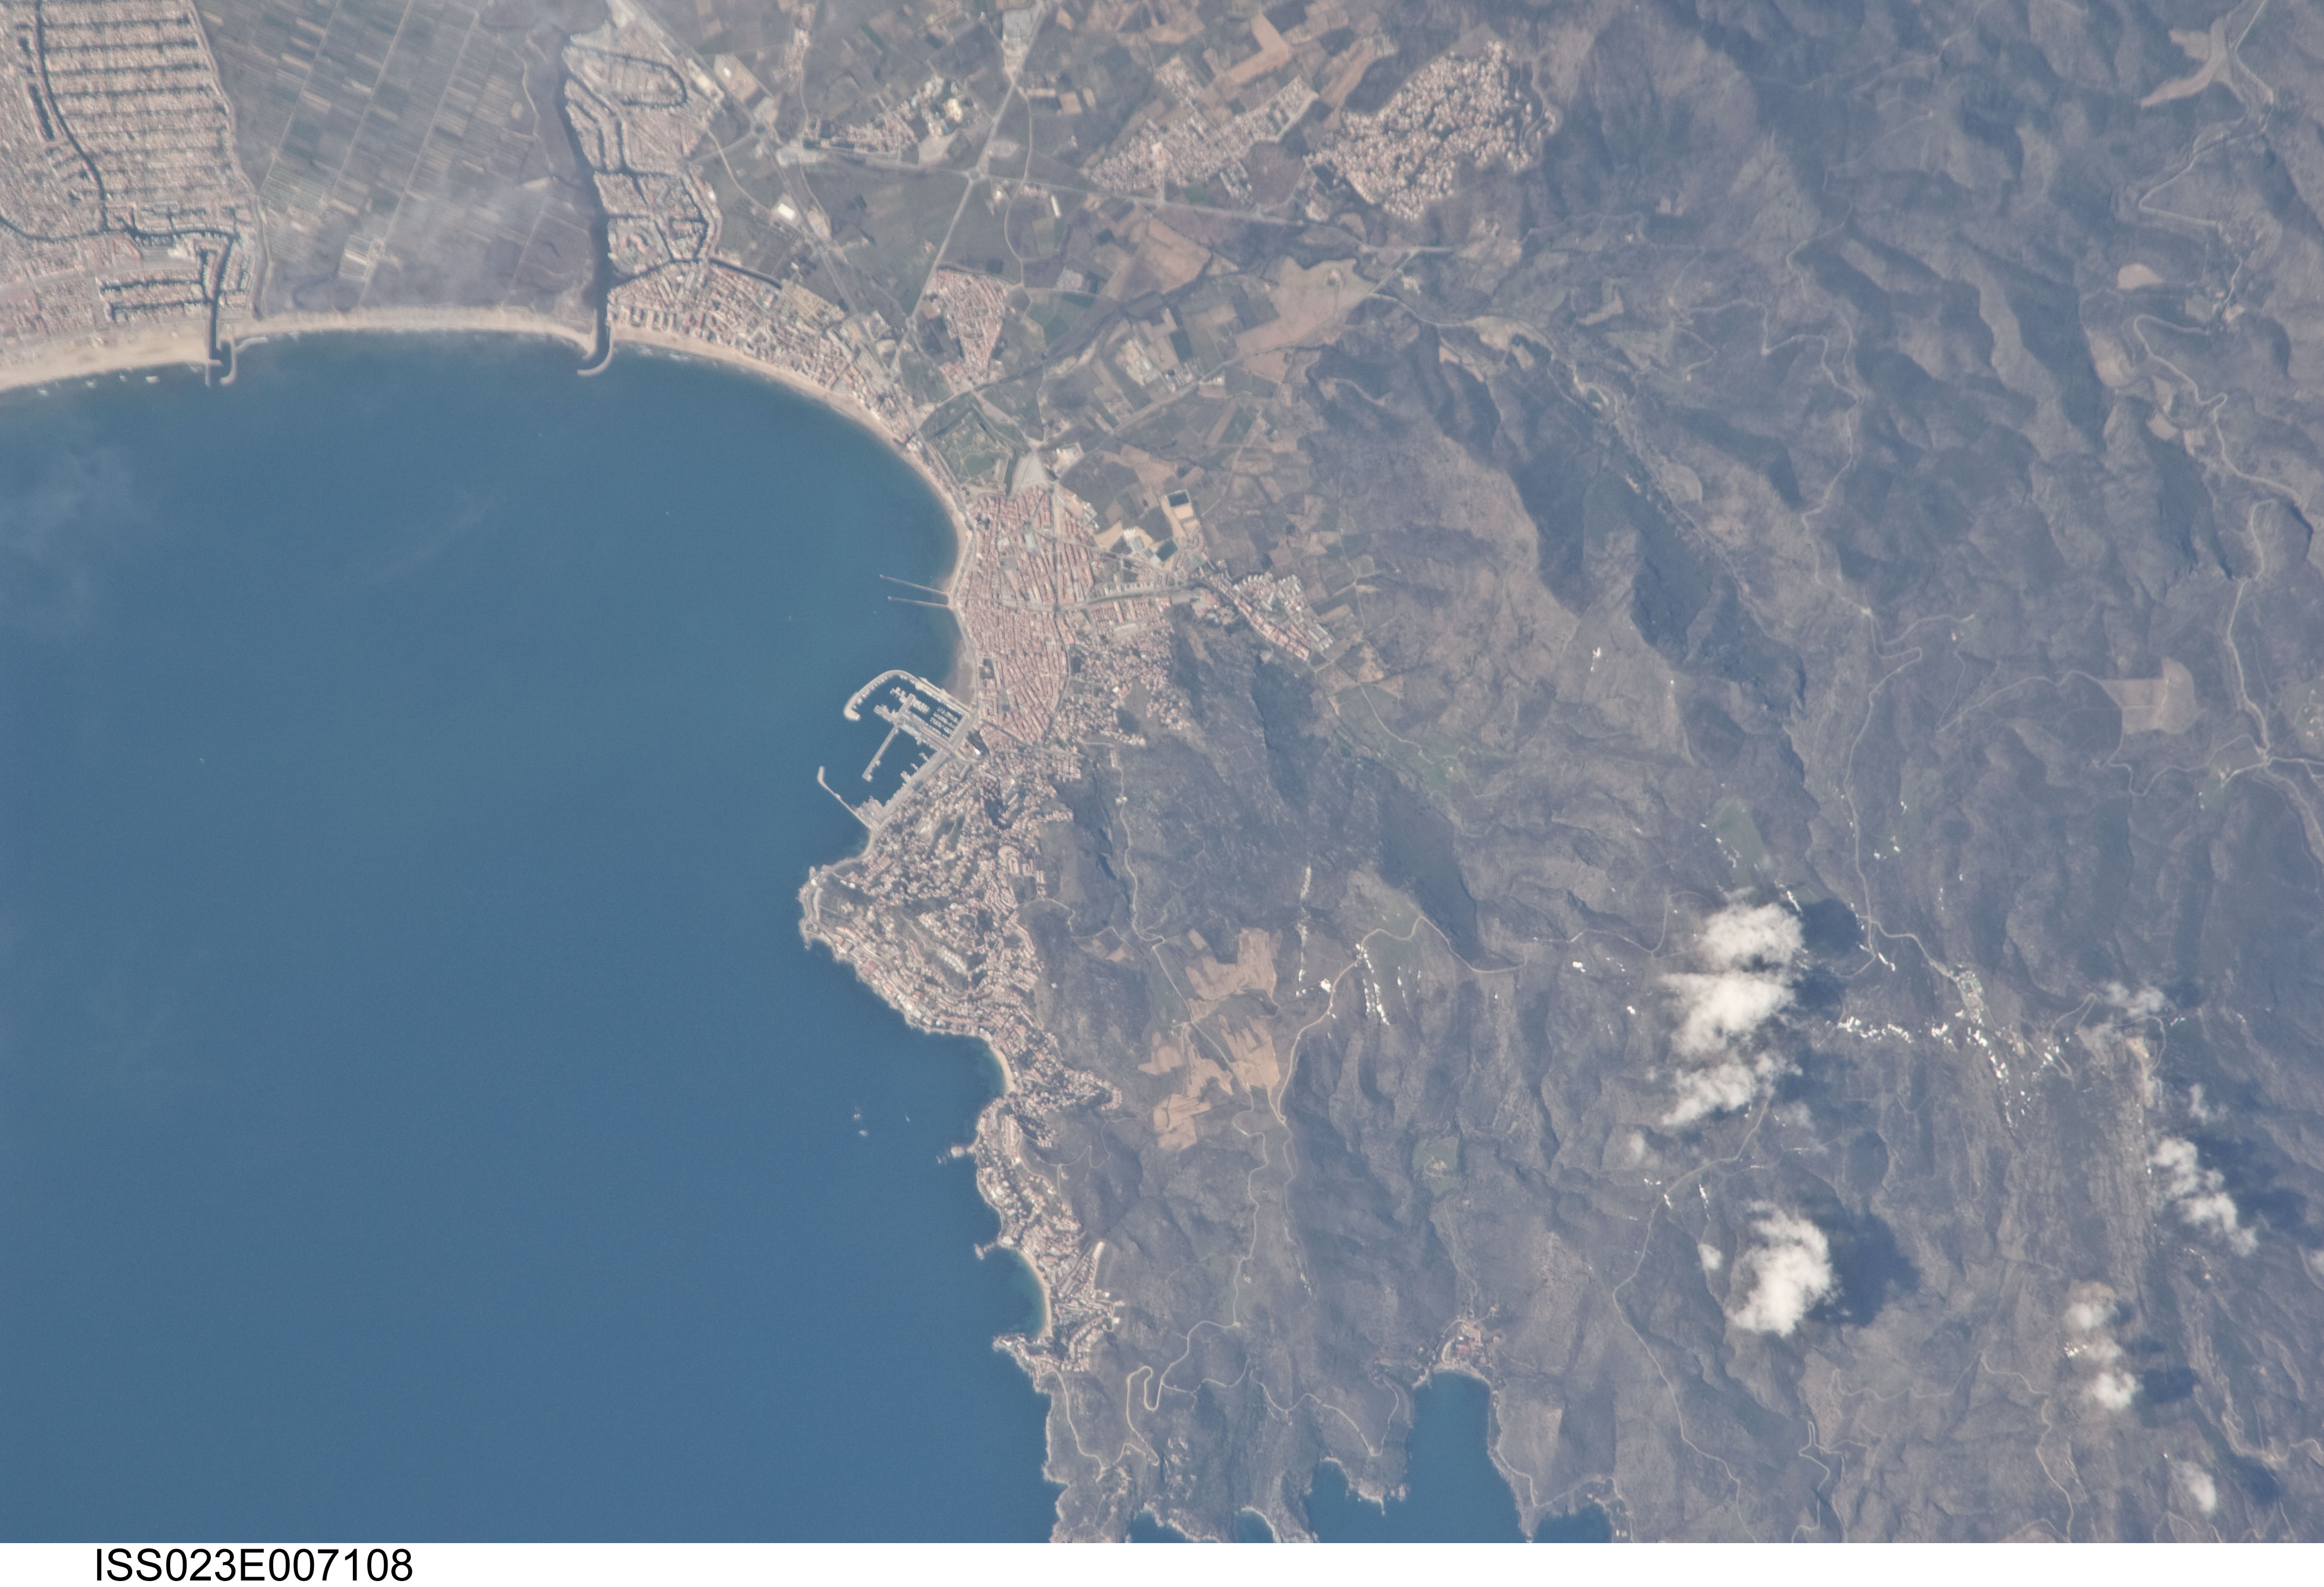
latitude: 42.3
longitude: 3.2
